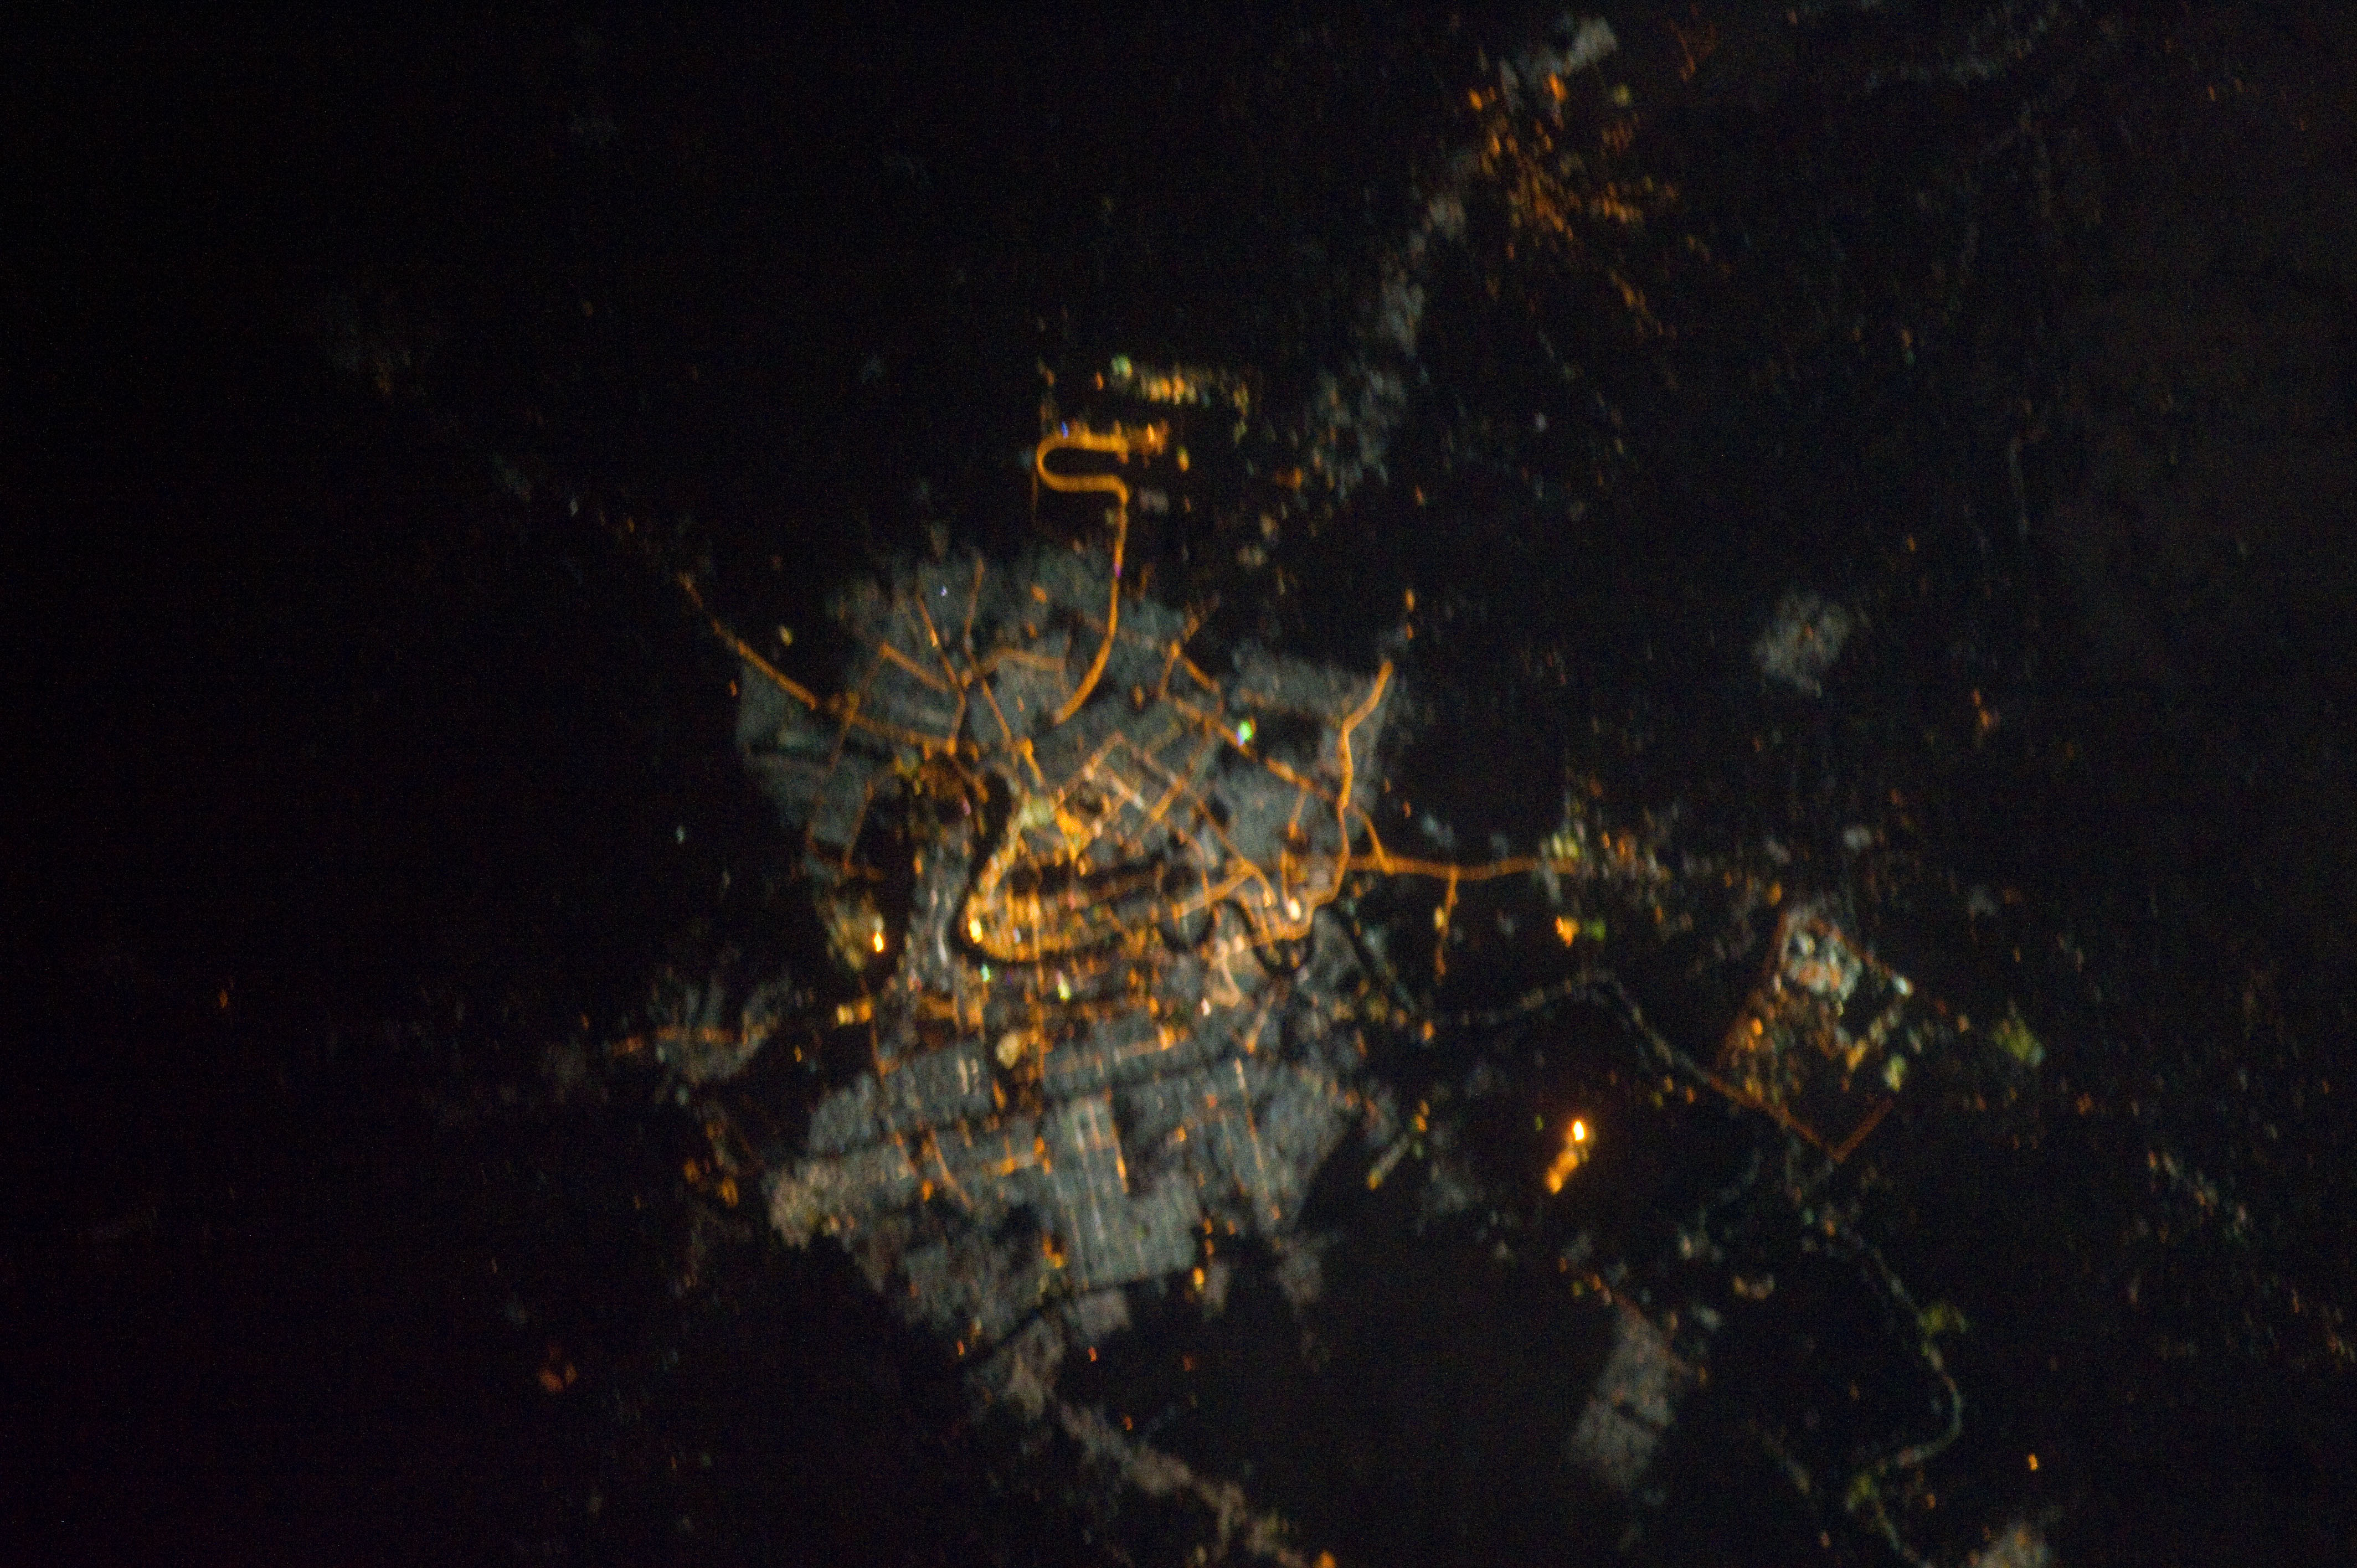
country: IRAQ
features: BAGHDAD AT NIGHT, SOFT
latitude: 33.3
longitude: 44.3
